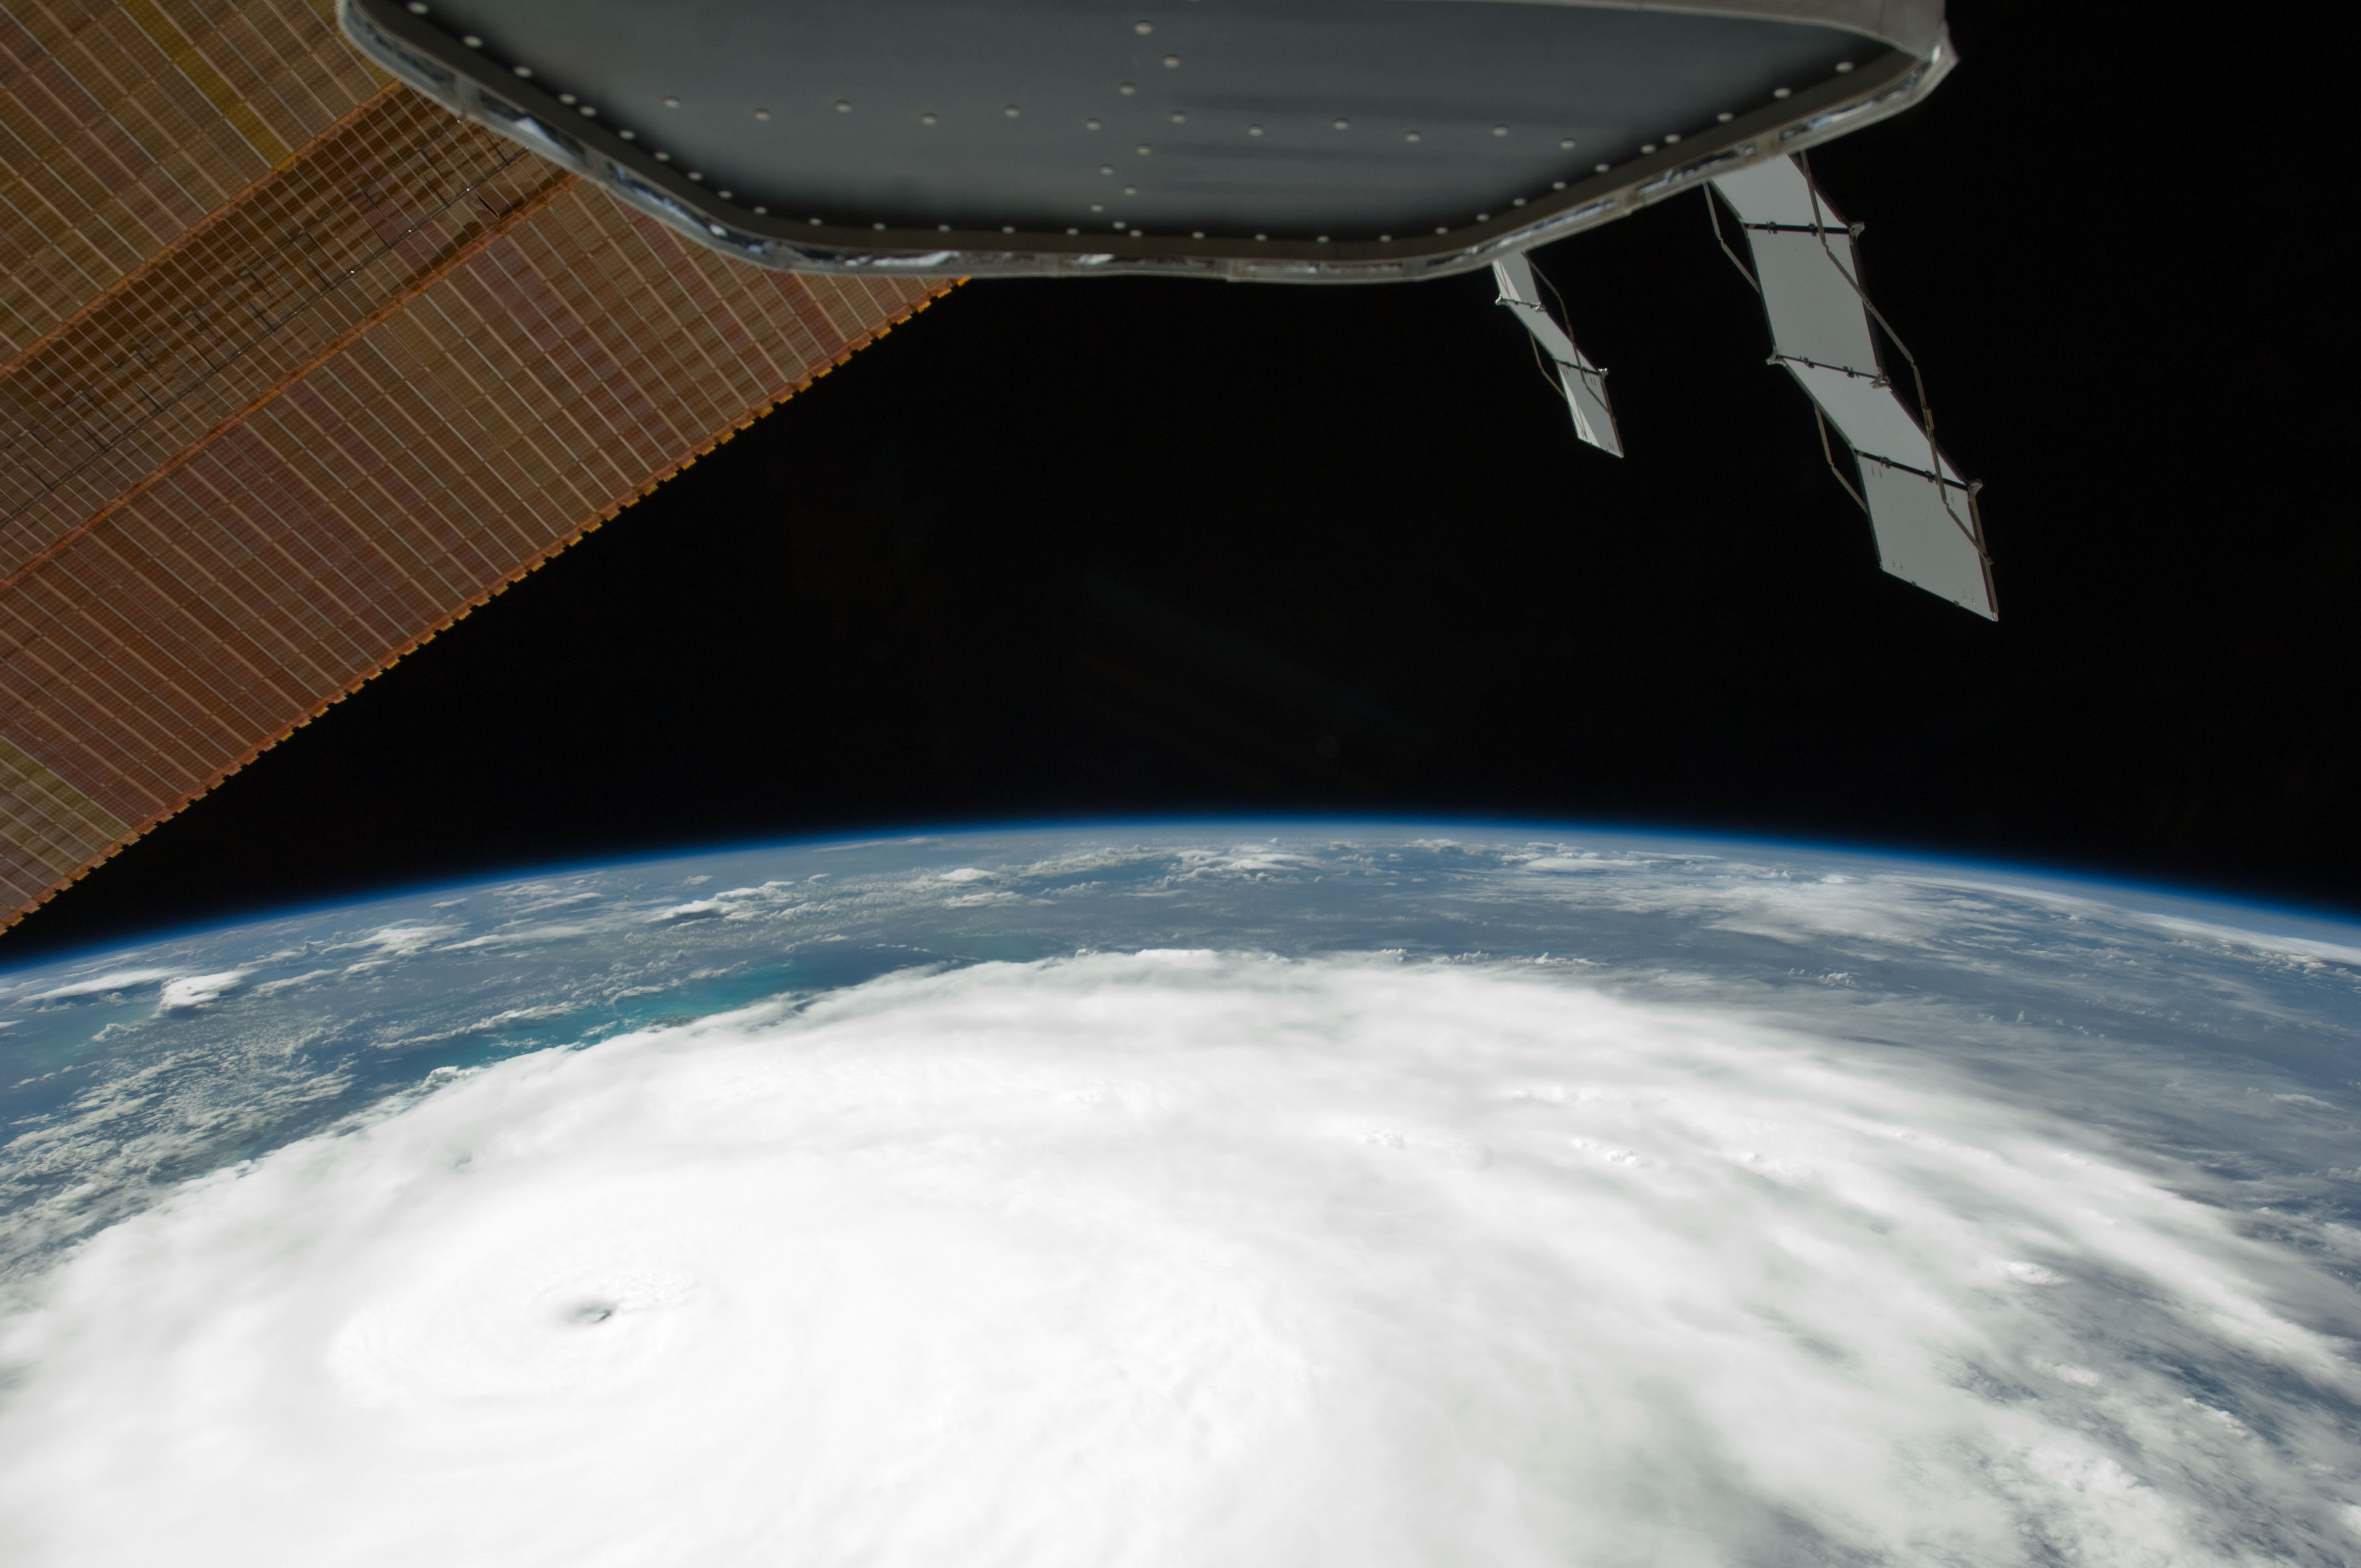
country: BAHAMAS
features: PAN-HURRICANE IRENE, EYE, ATLANTIC O., STORM BANDS, ISS
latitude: 23.5
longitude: -74.5
